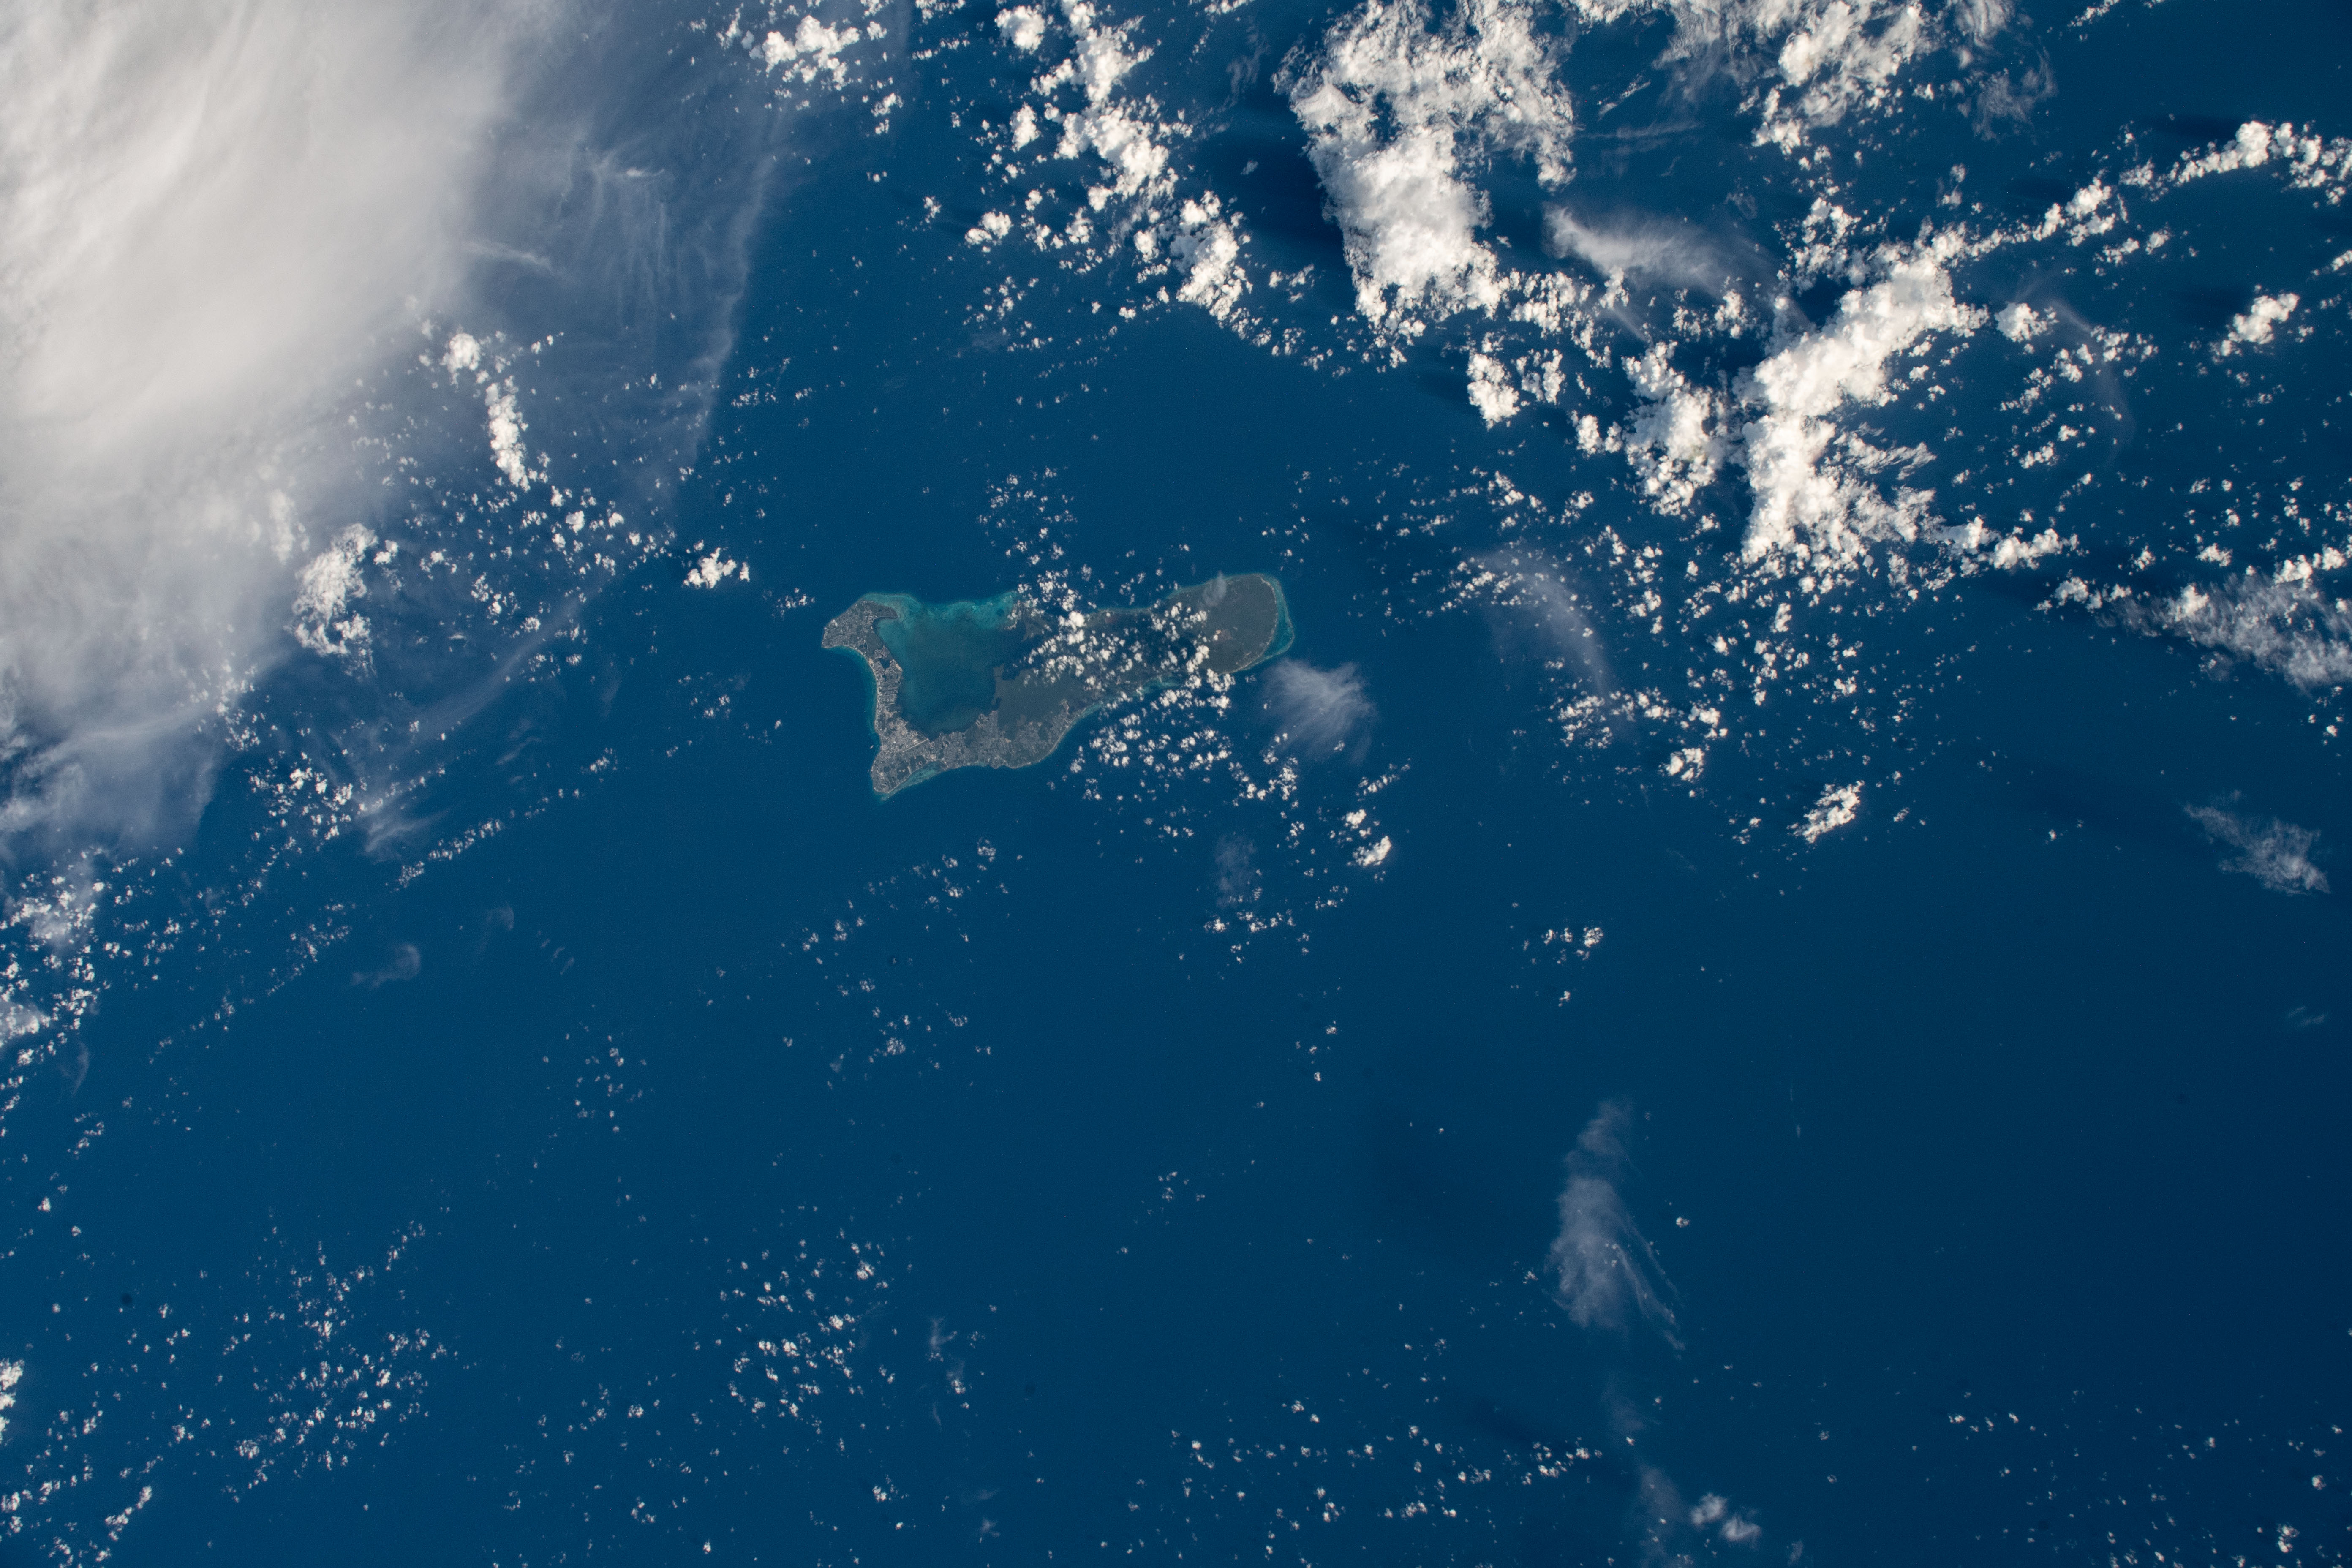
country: CAYMAN ISLANDS
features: CAYMAN ISLANDS
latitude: 19.3
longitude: -81.1
